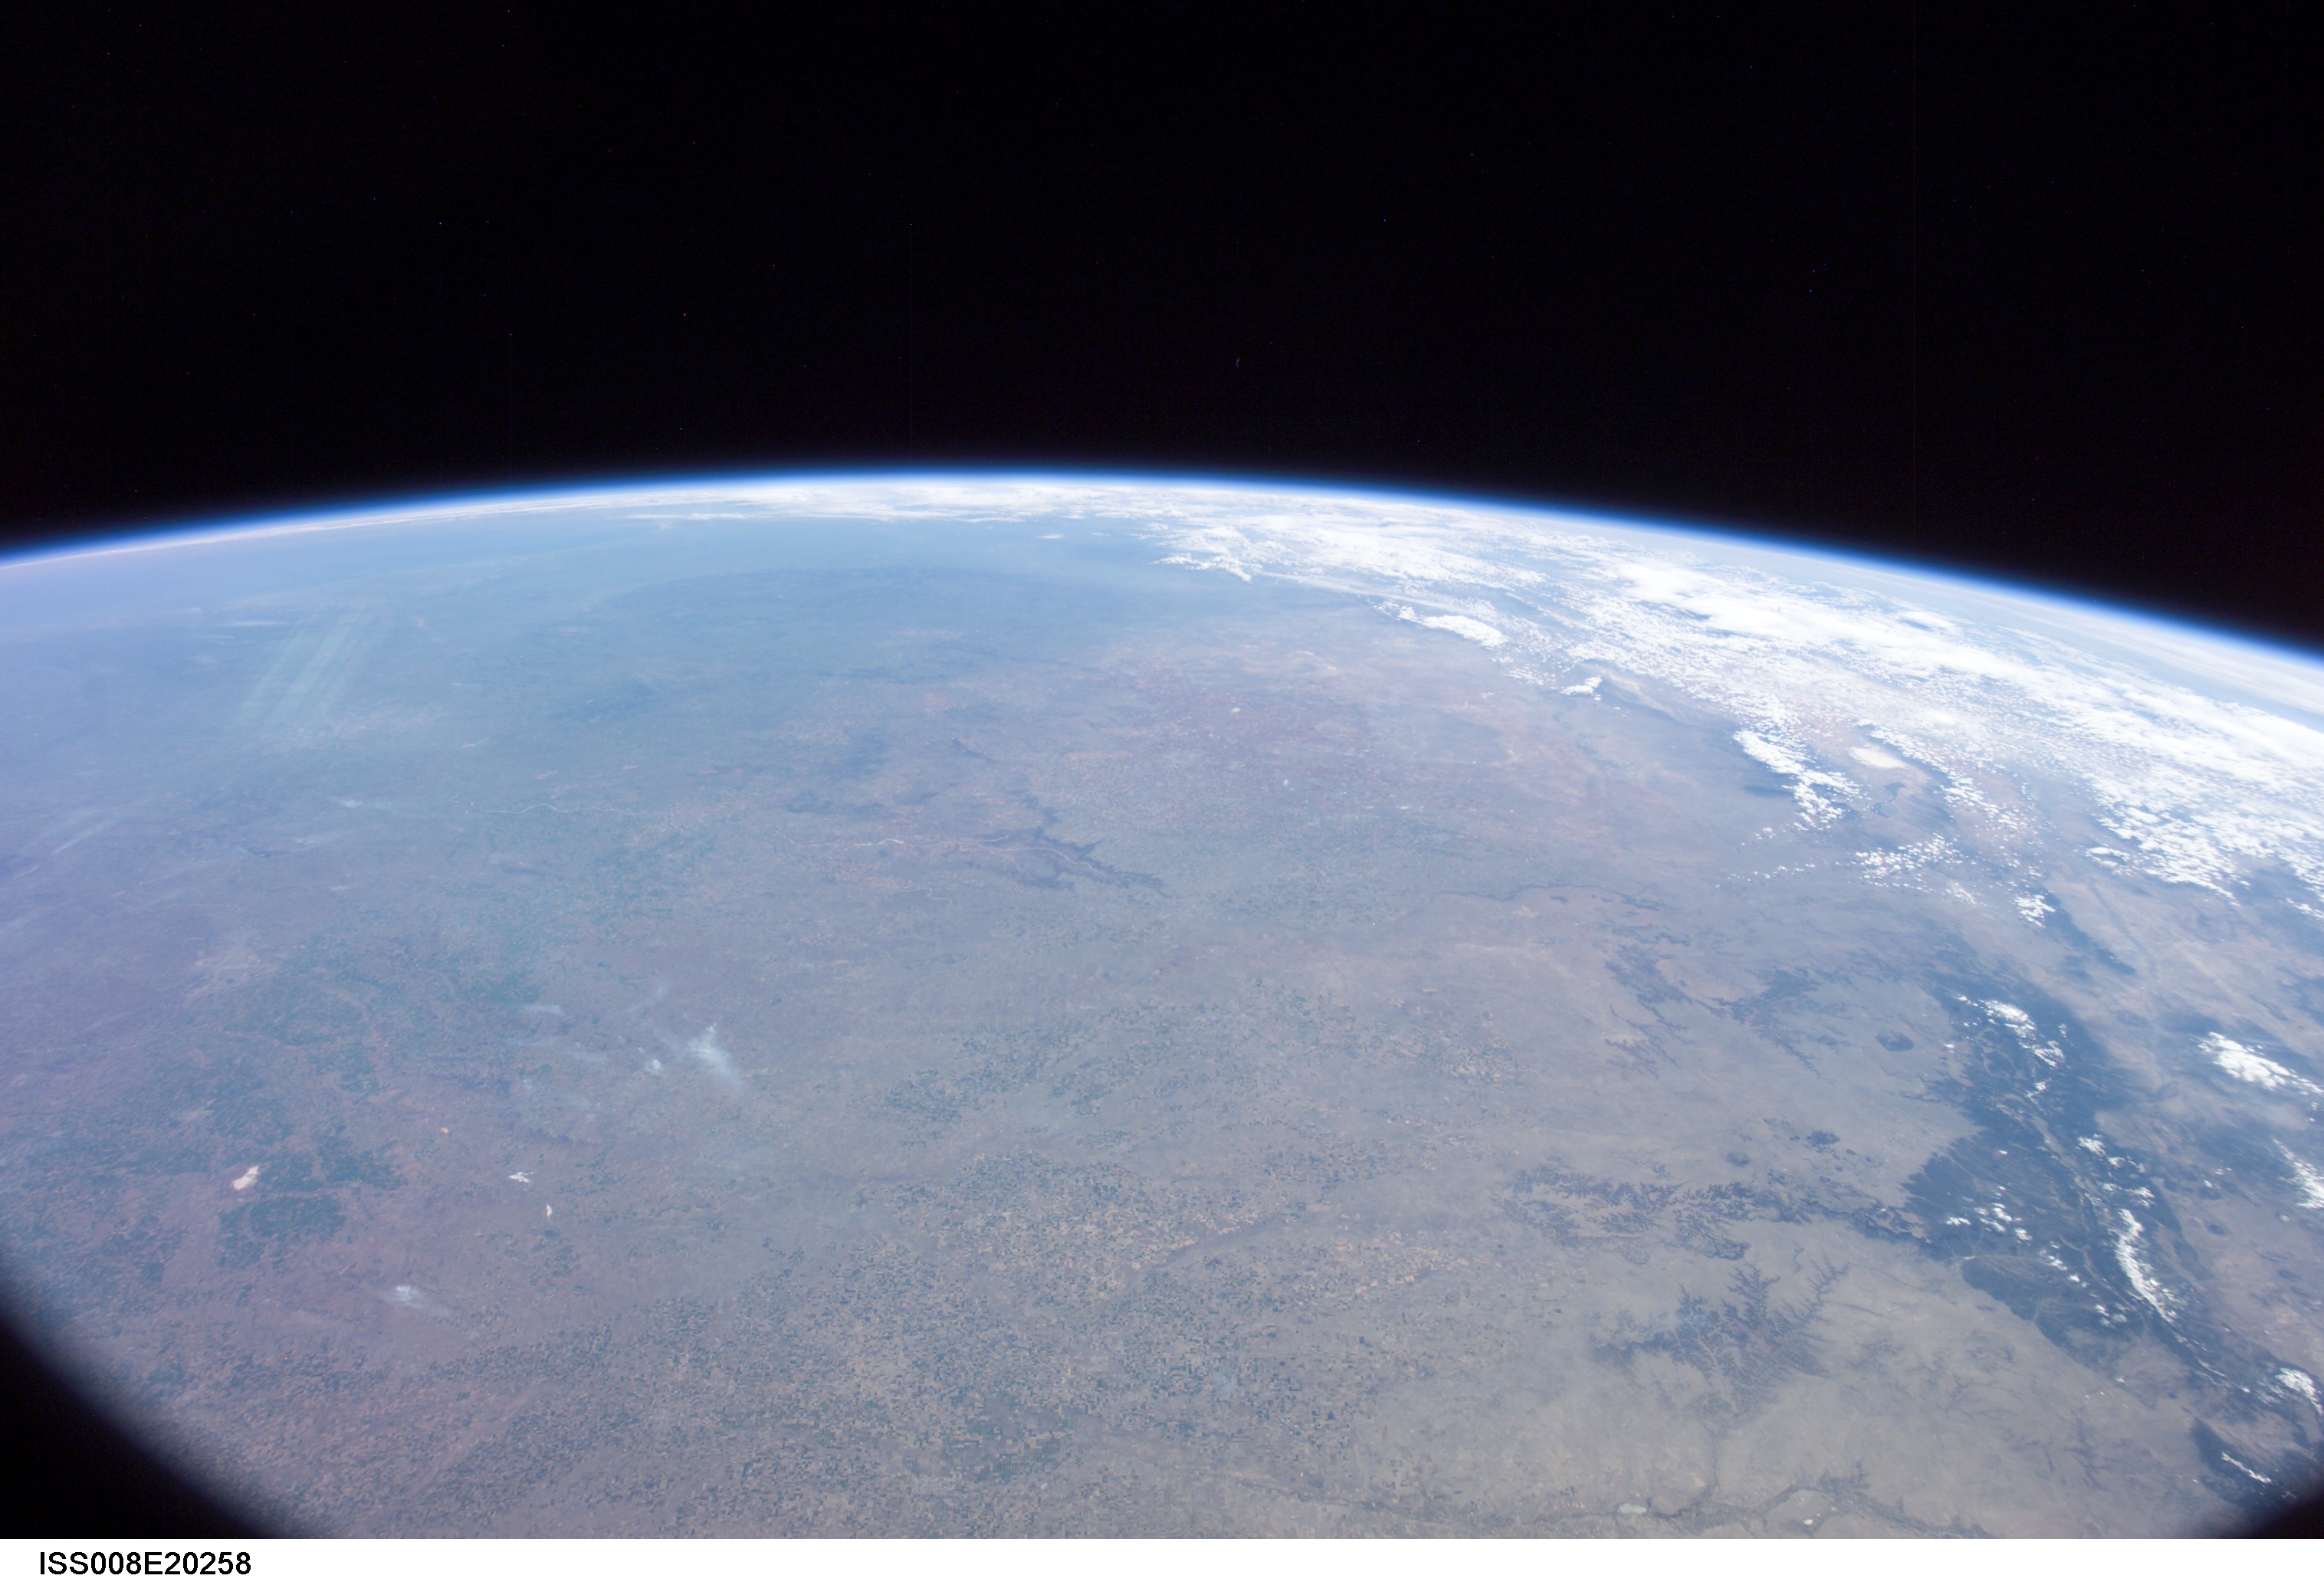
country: USA-UTAH
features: ROCKY MTNS., SIERRA NEVADA
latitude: 38.0
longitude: -112.5
